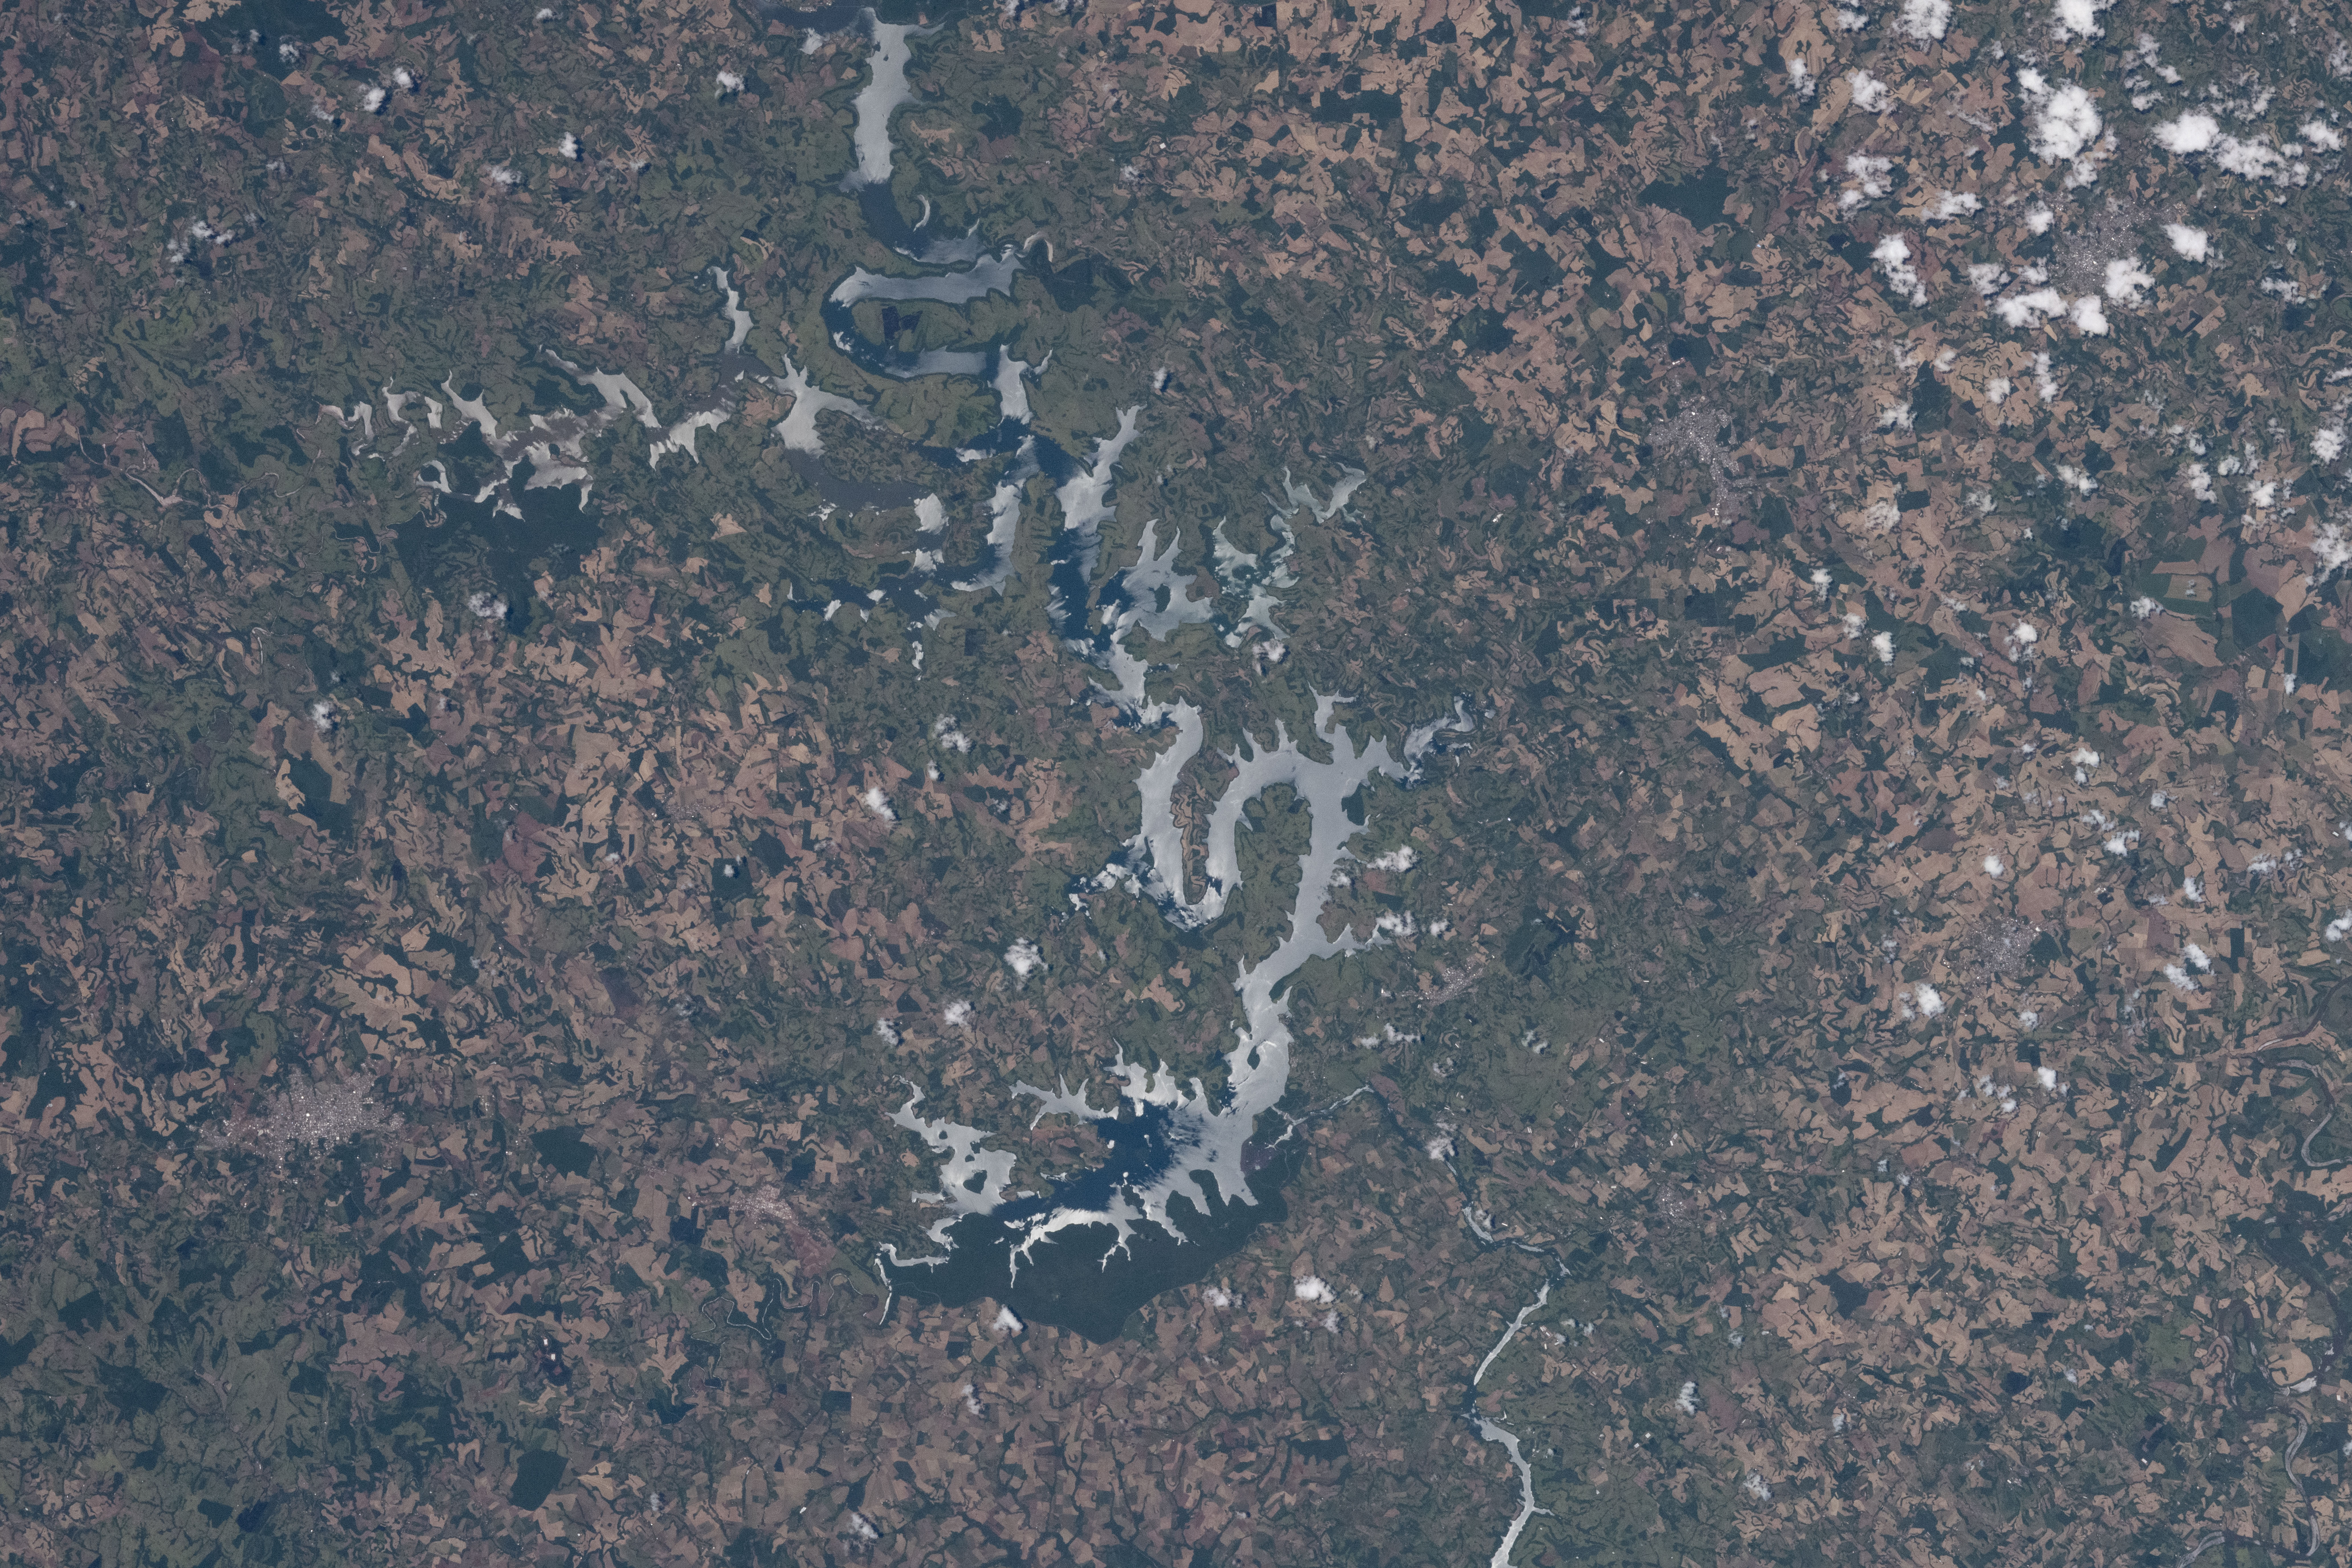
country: BRAZIL
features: IGUACU RIVER
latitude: -25.6
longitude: -52.5
